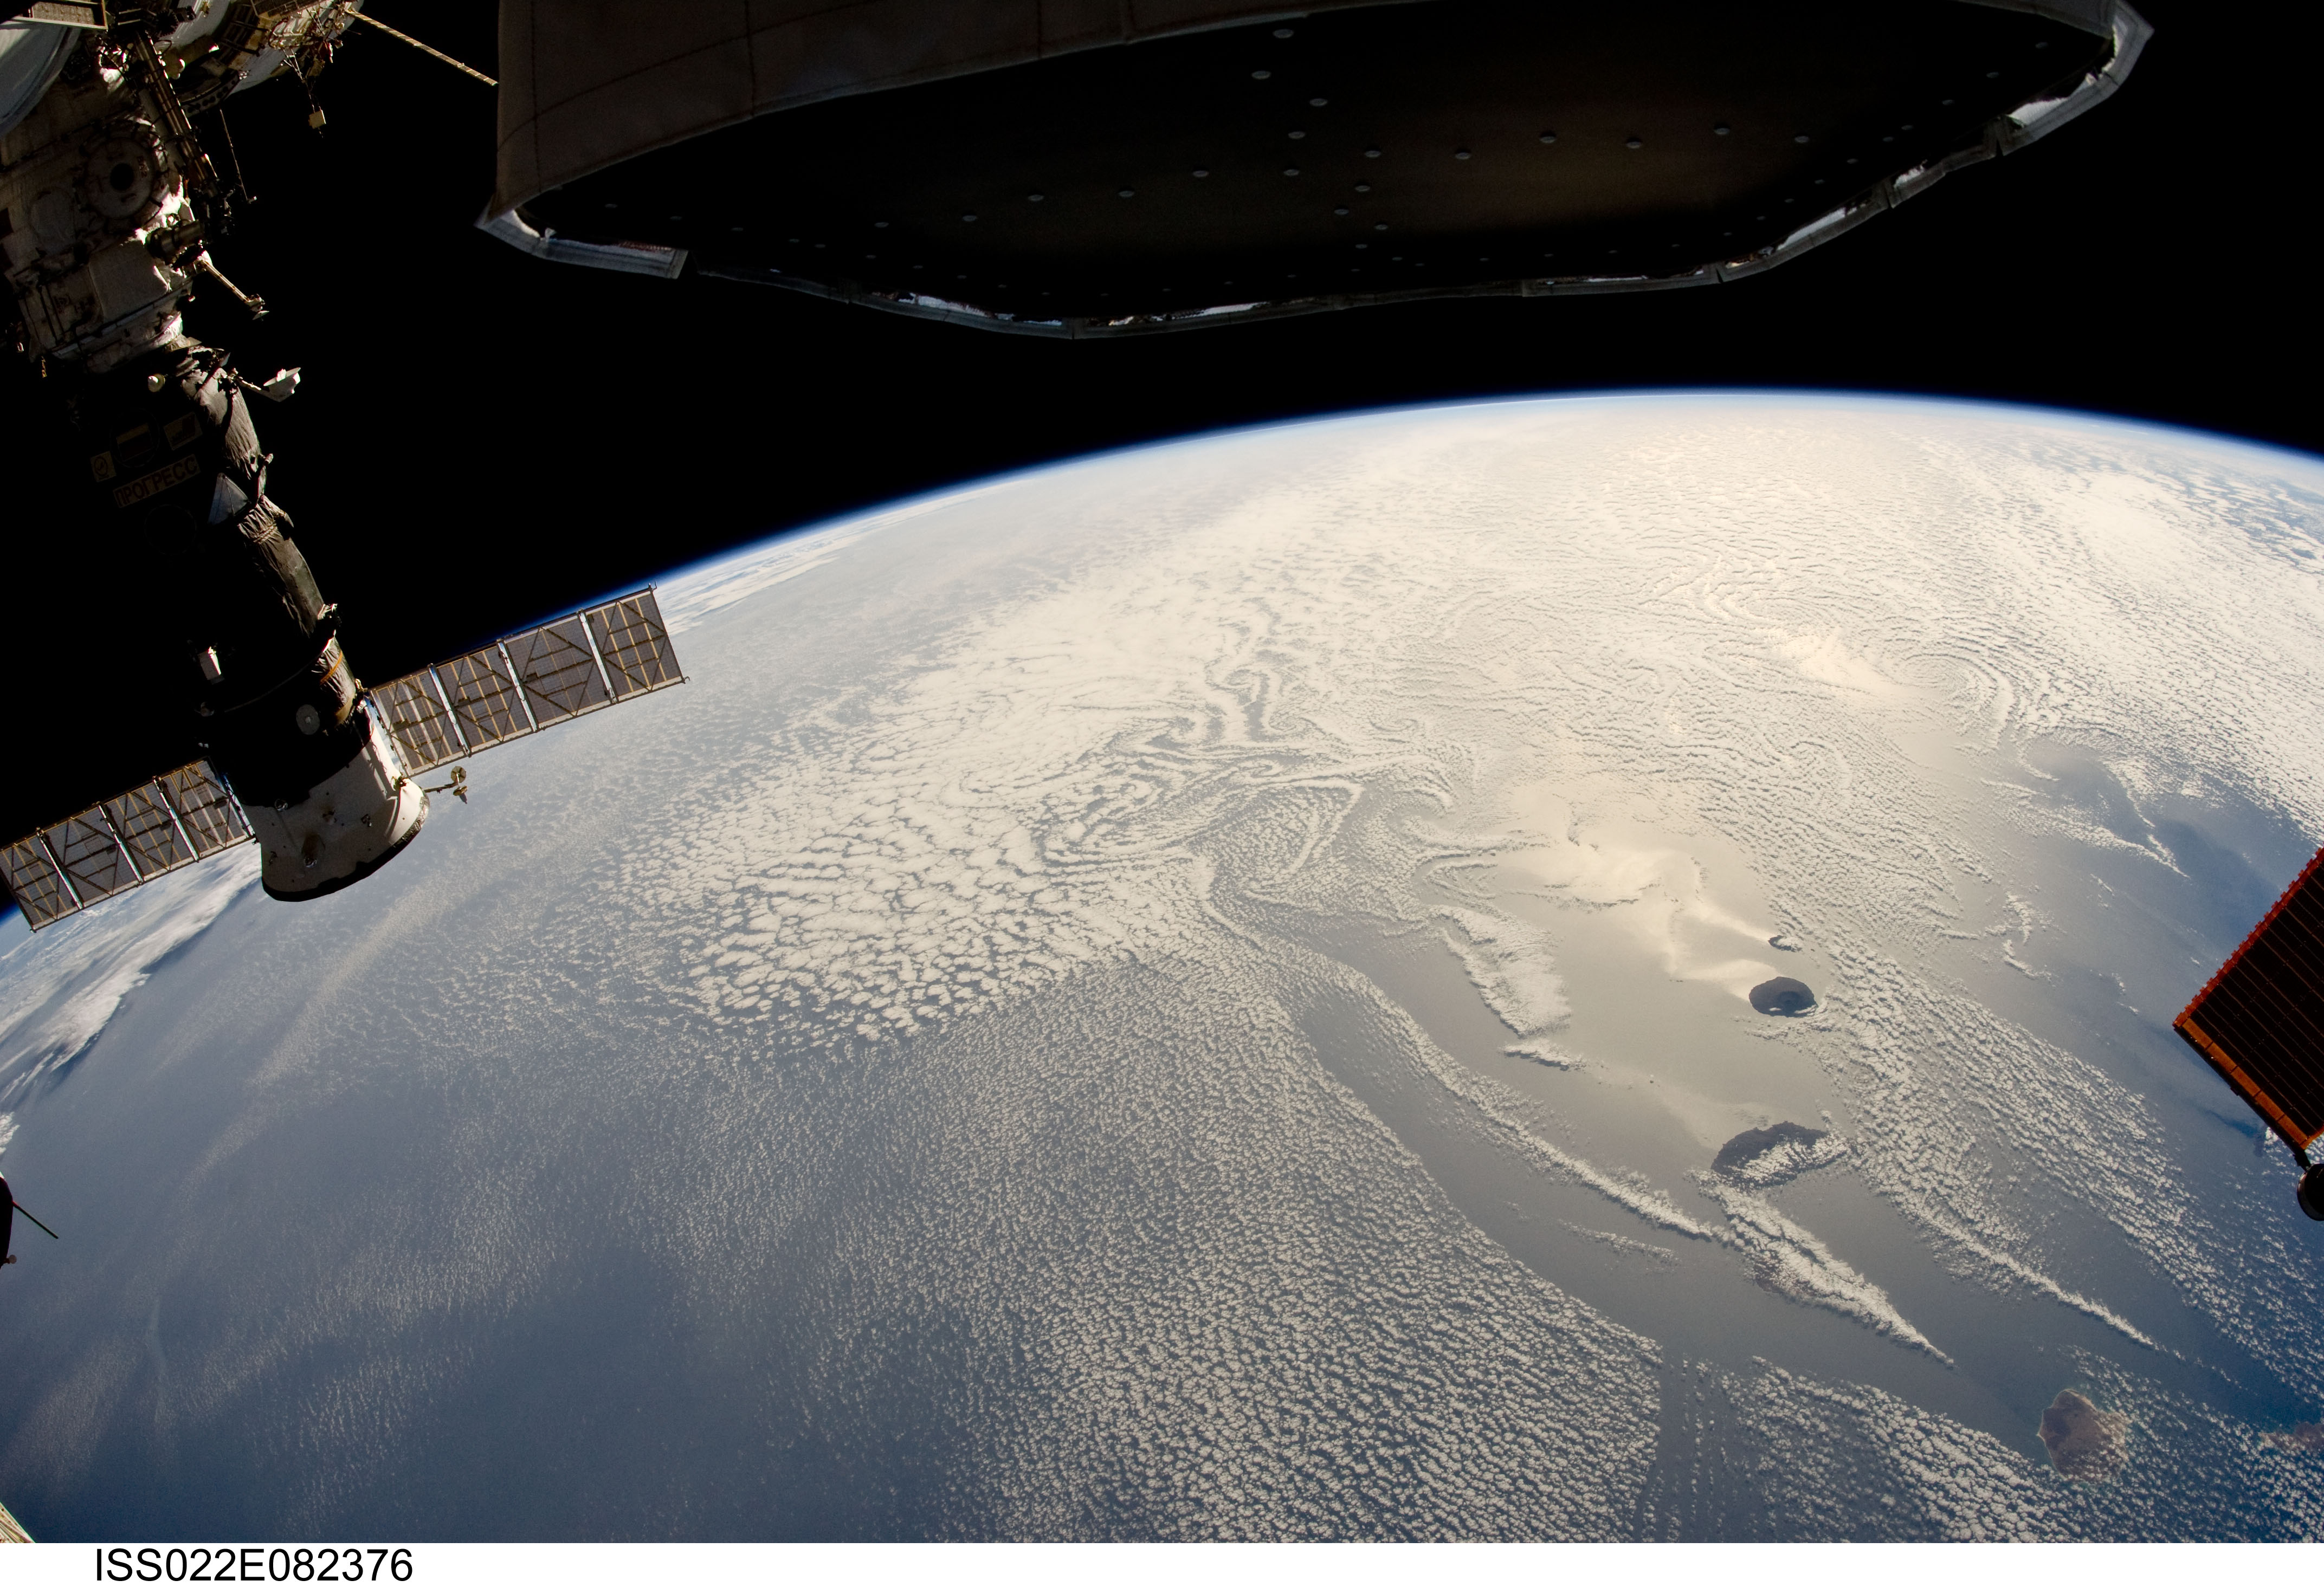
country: CAPE VERDE ISLANDS
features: VON KARMAN VORTICES, SUNGLINT, ISS PARTS
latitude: 13.0
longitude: -25.5
